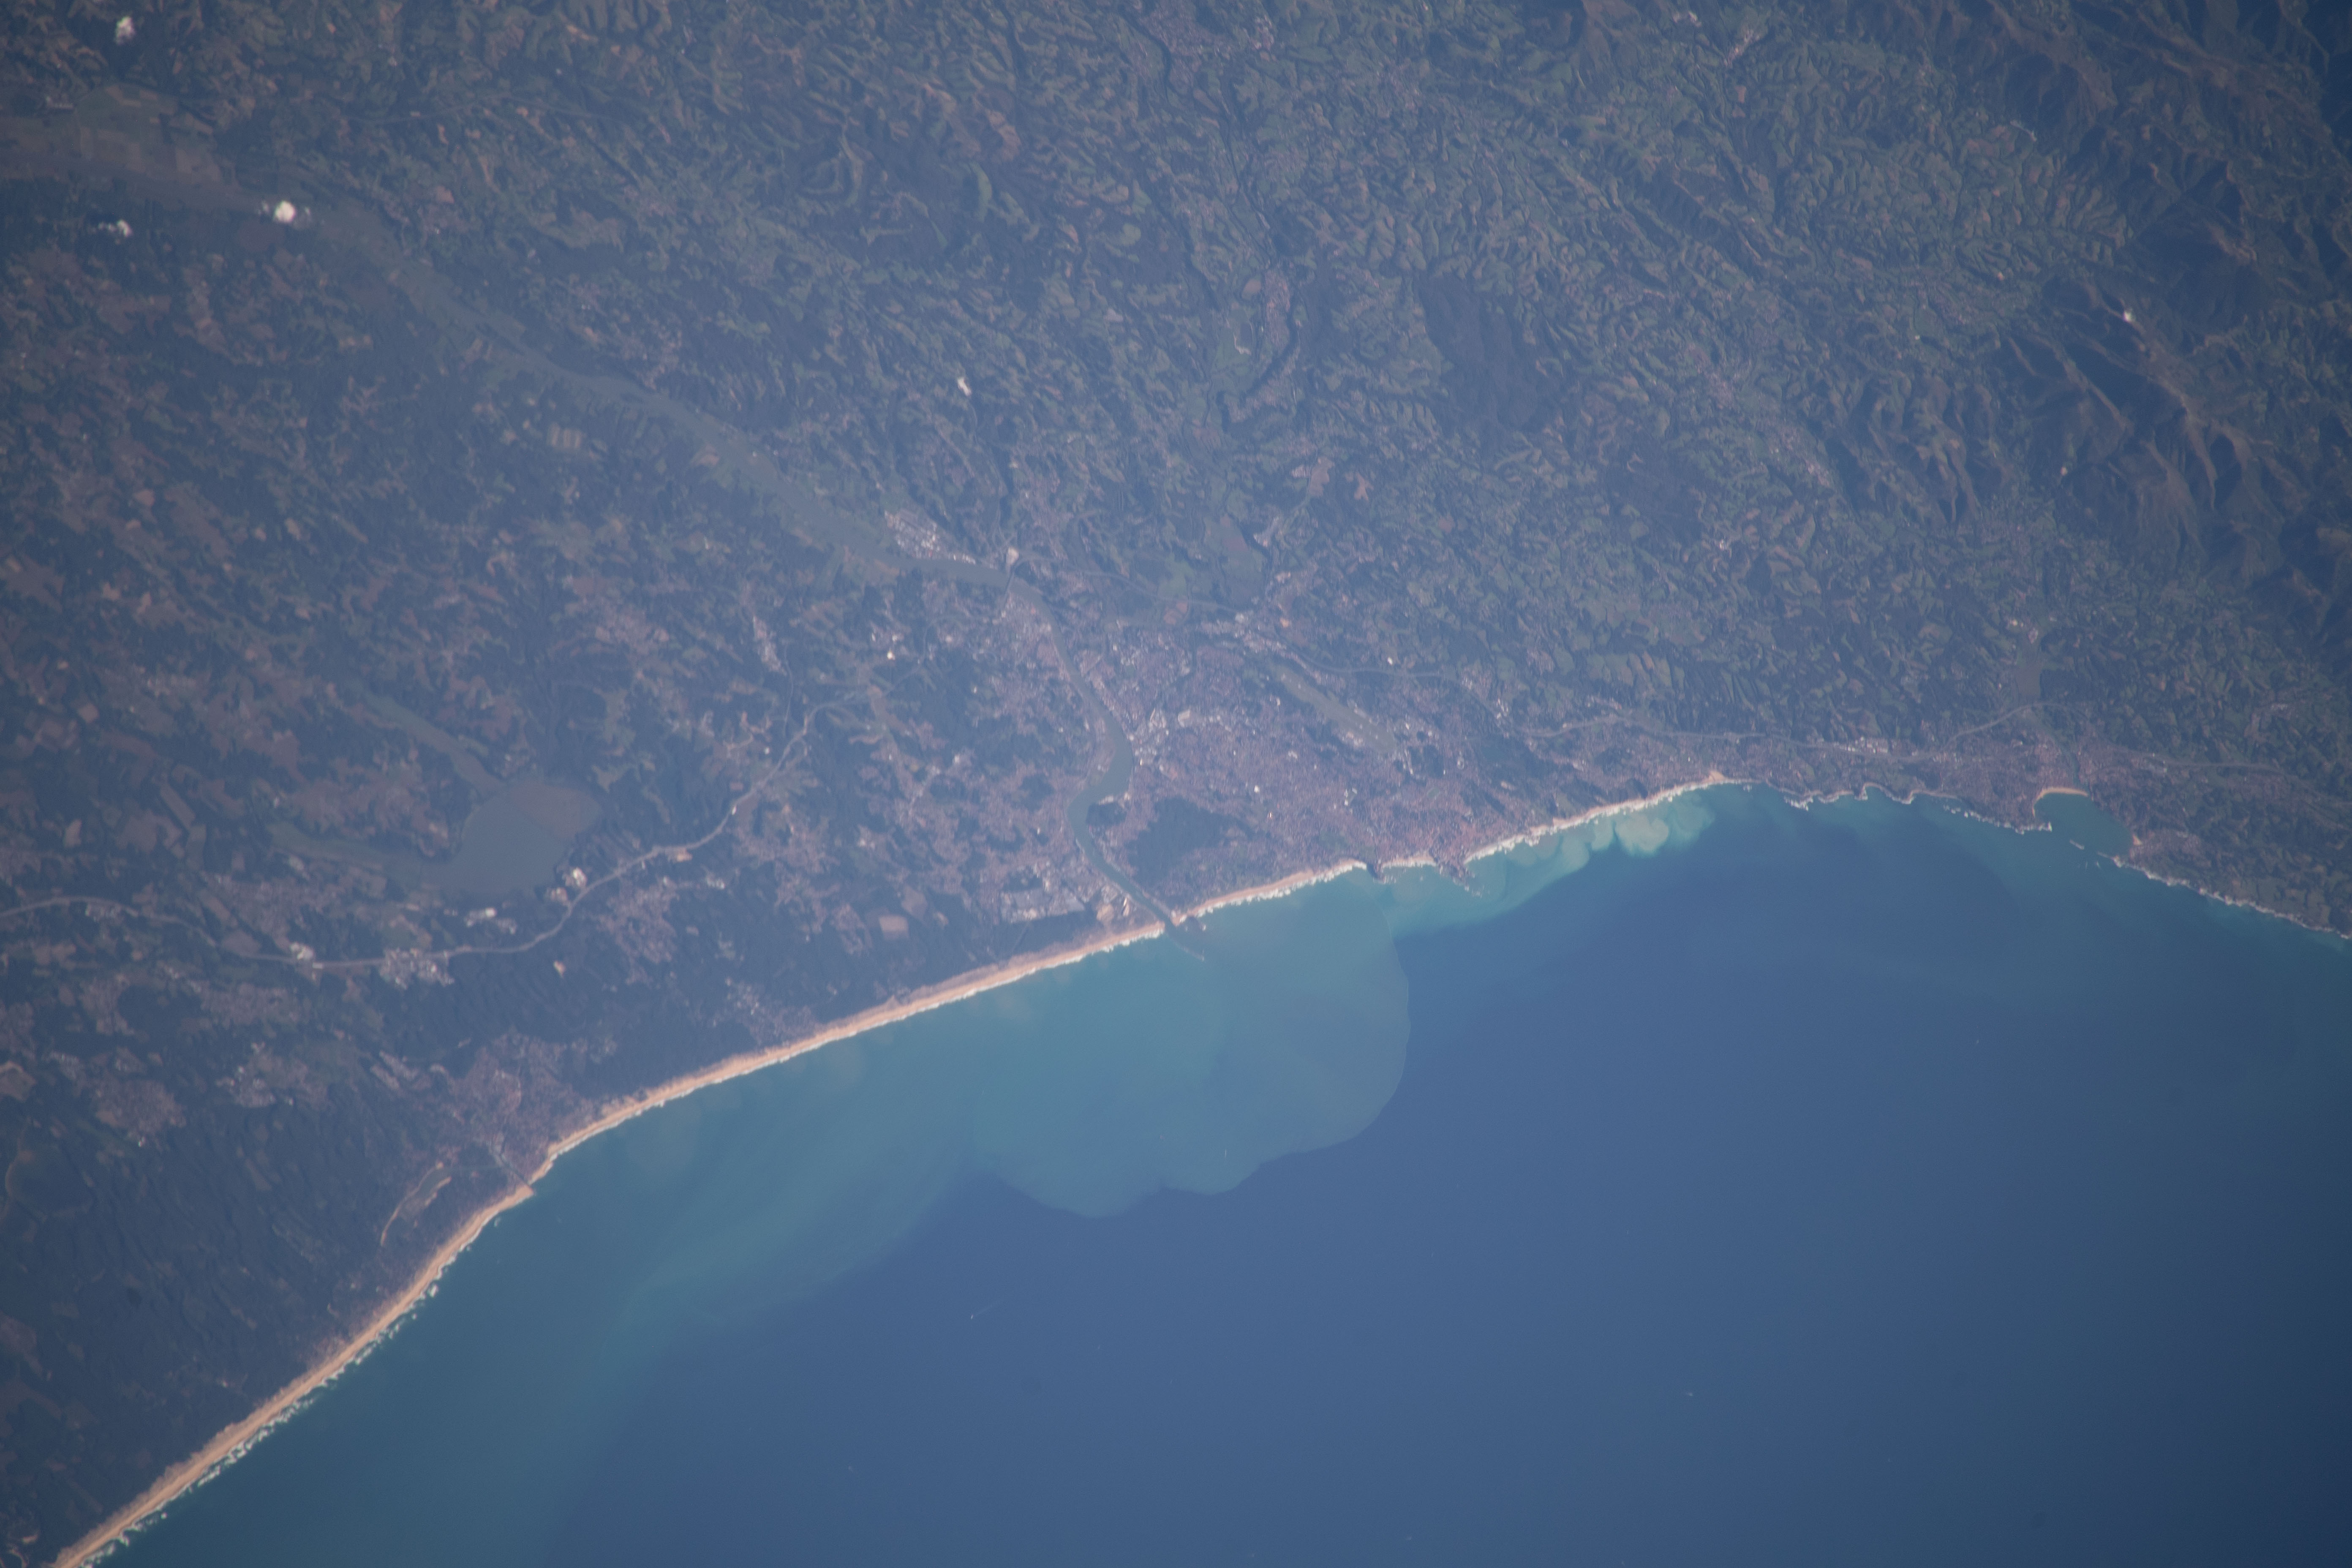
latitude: 43.5
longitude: -1.5
